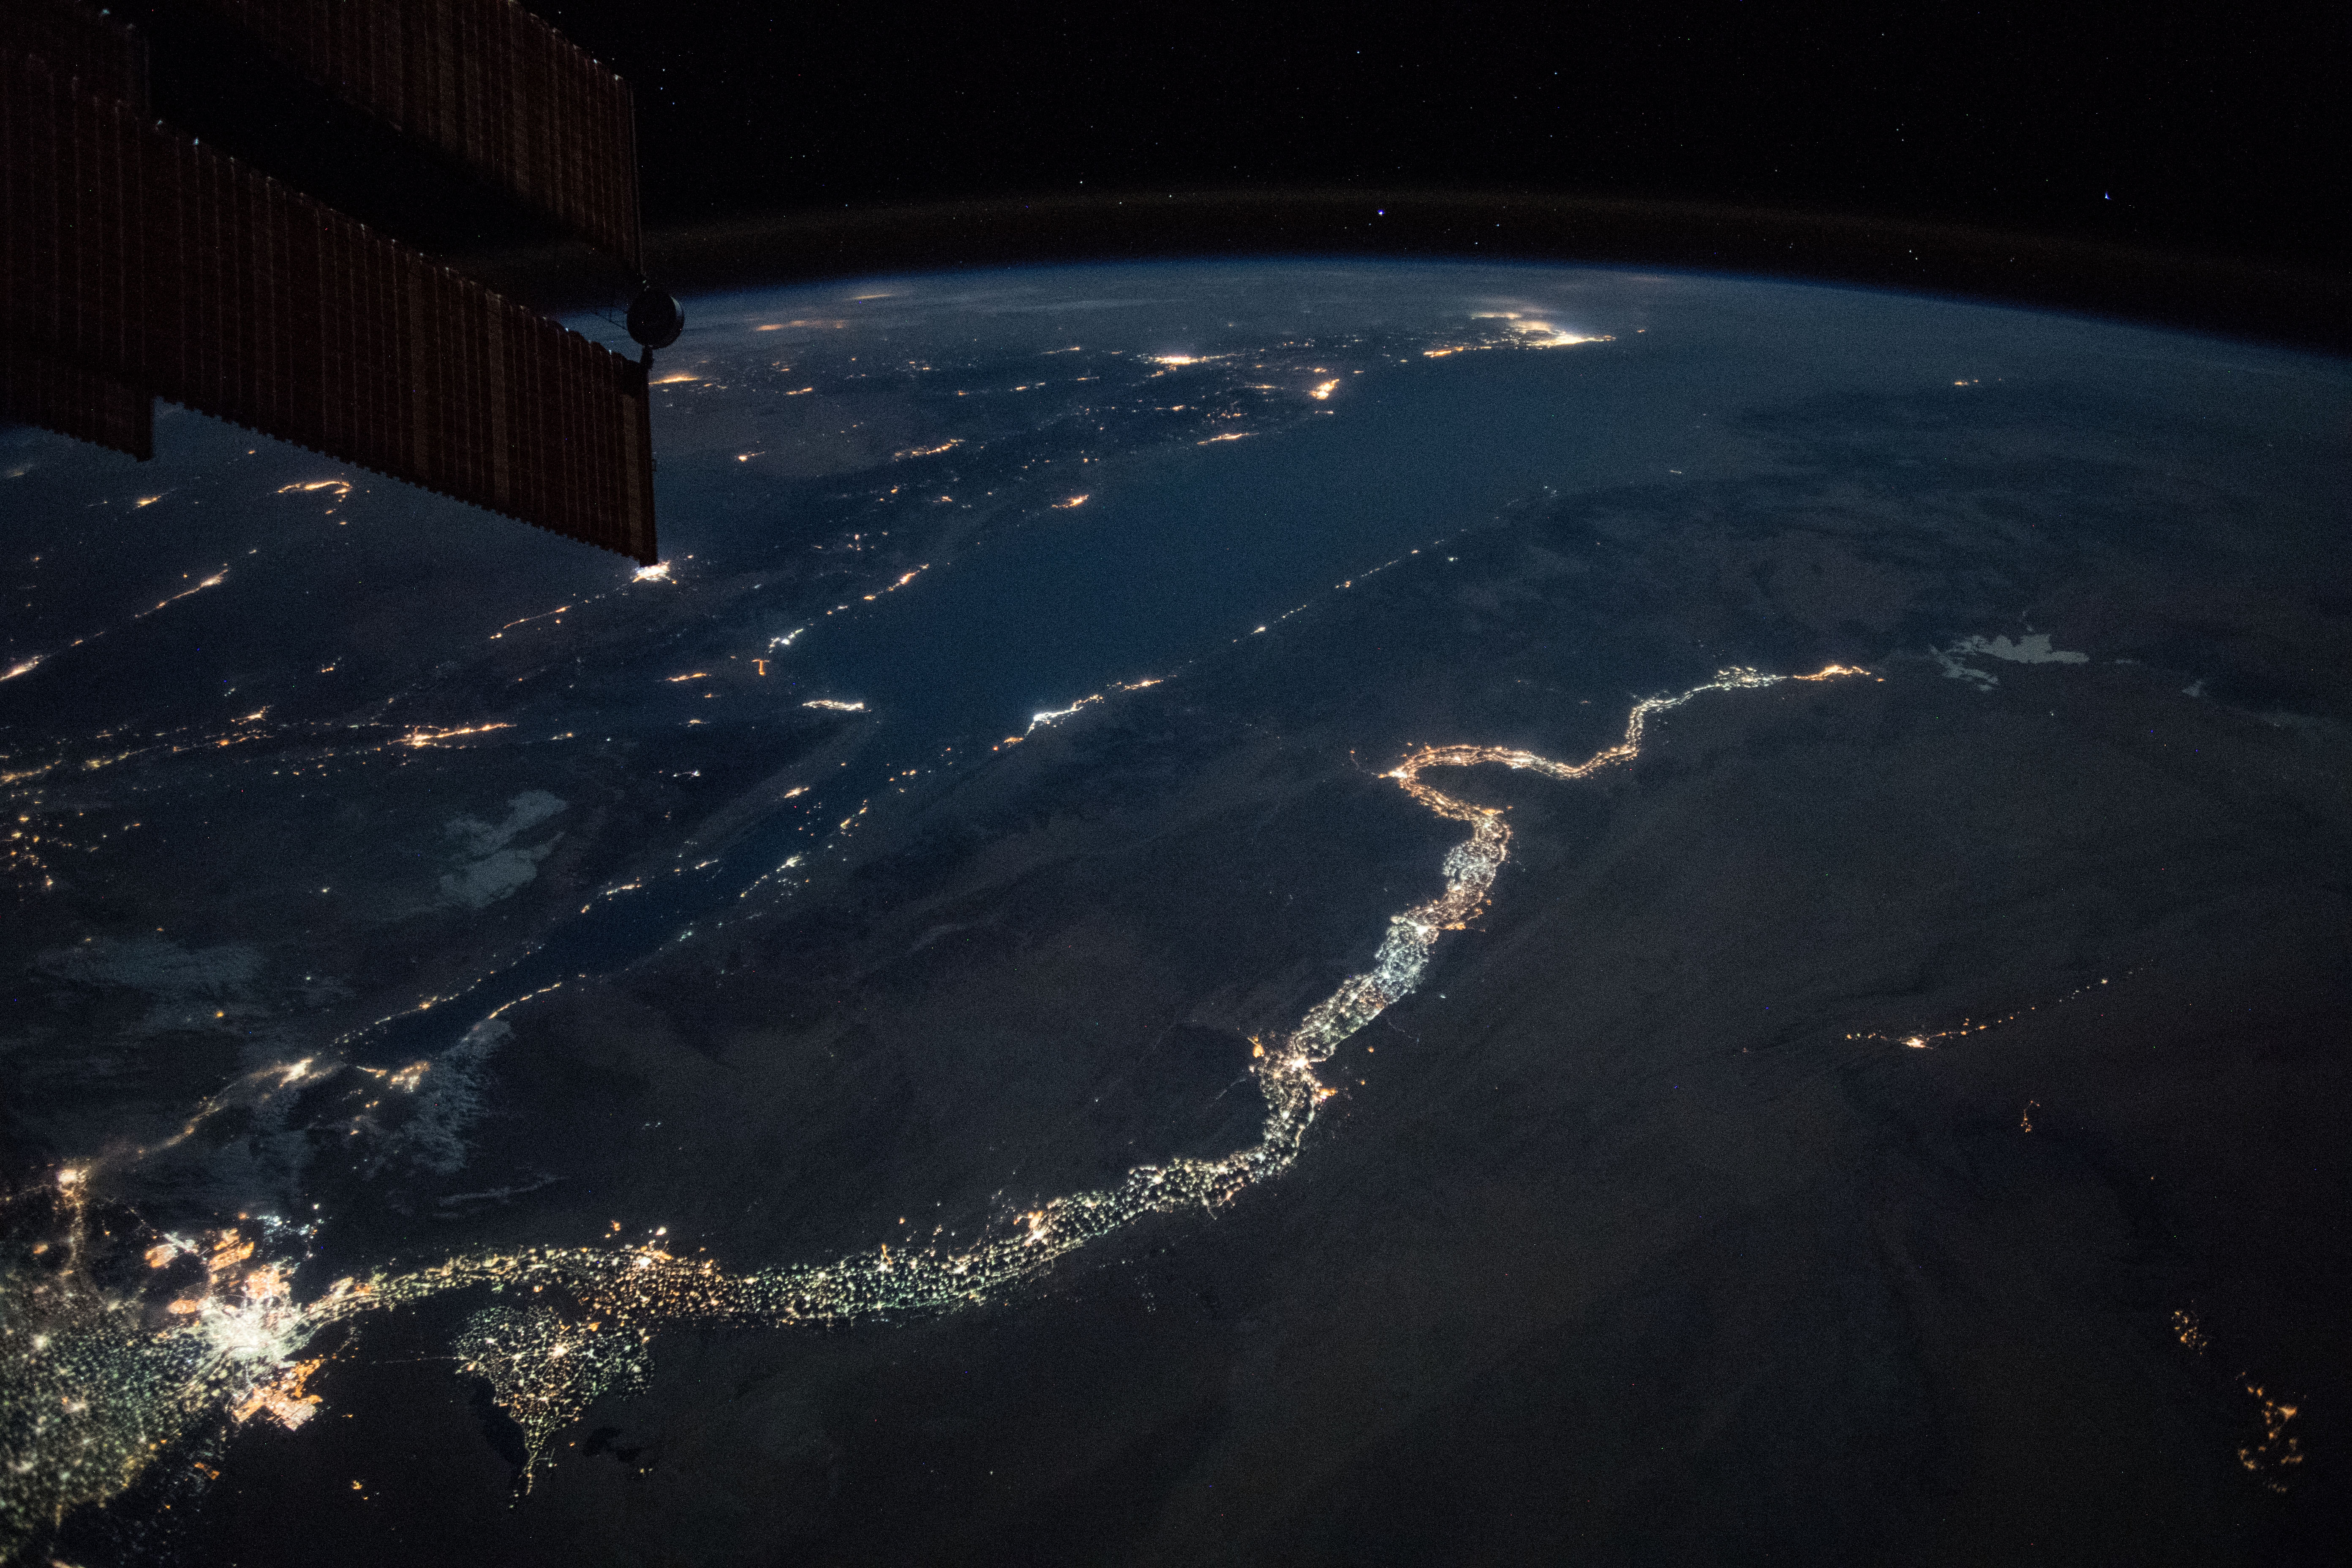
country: EGYPT
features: EASTERN DESERT, QENA CITY, GERGA CITY, SOHJAG, TAHTA CITY, GULF OF SUEZ, GULF OF AQABA, CAIRO CITY, FAIYUM CITY, MALLAWI CITY, NILE RIVER, NIGHT, EARTH LIMB
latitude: 27.1
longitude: 33.3
